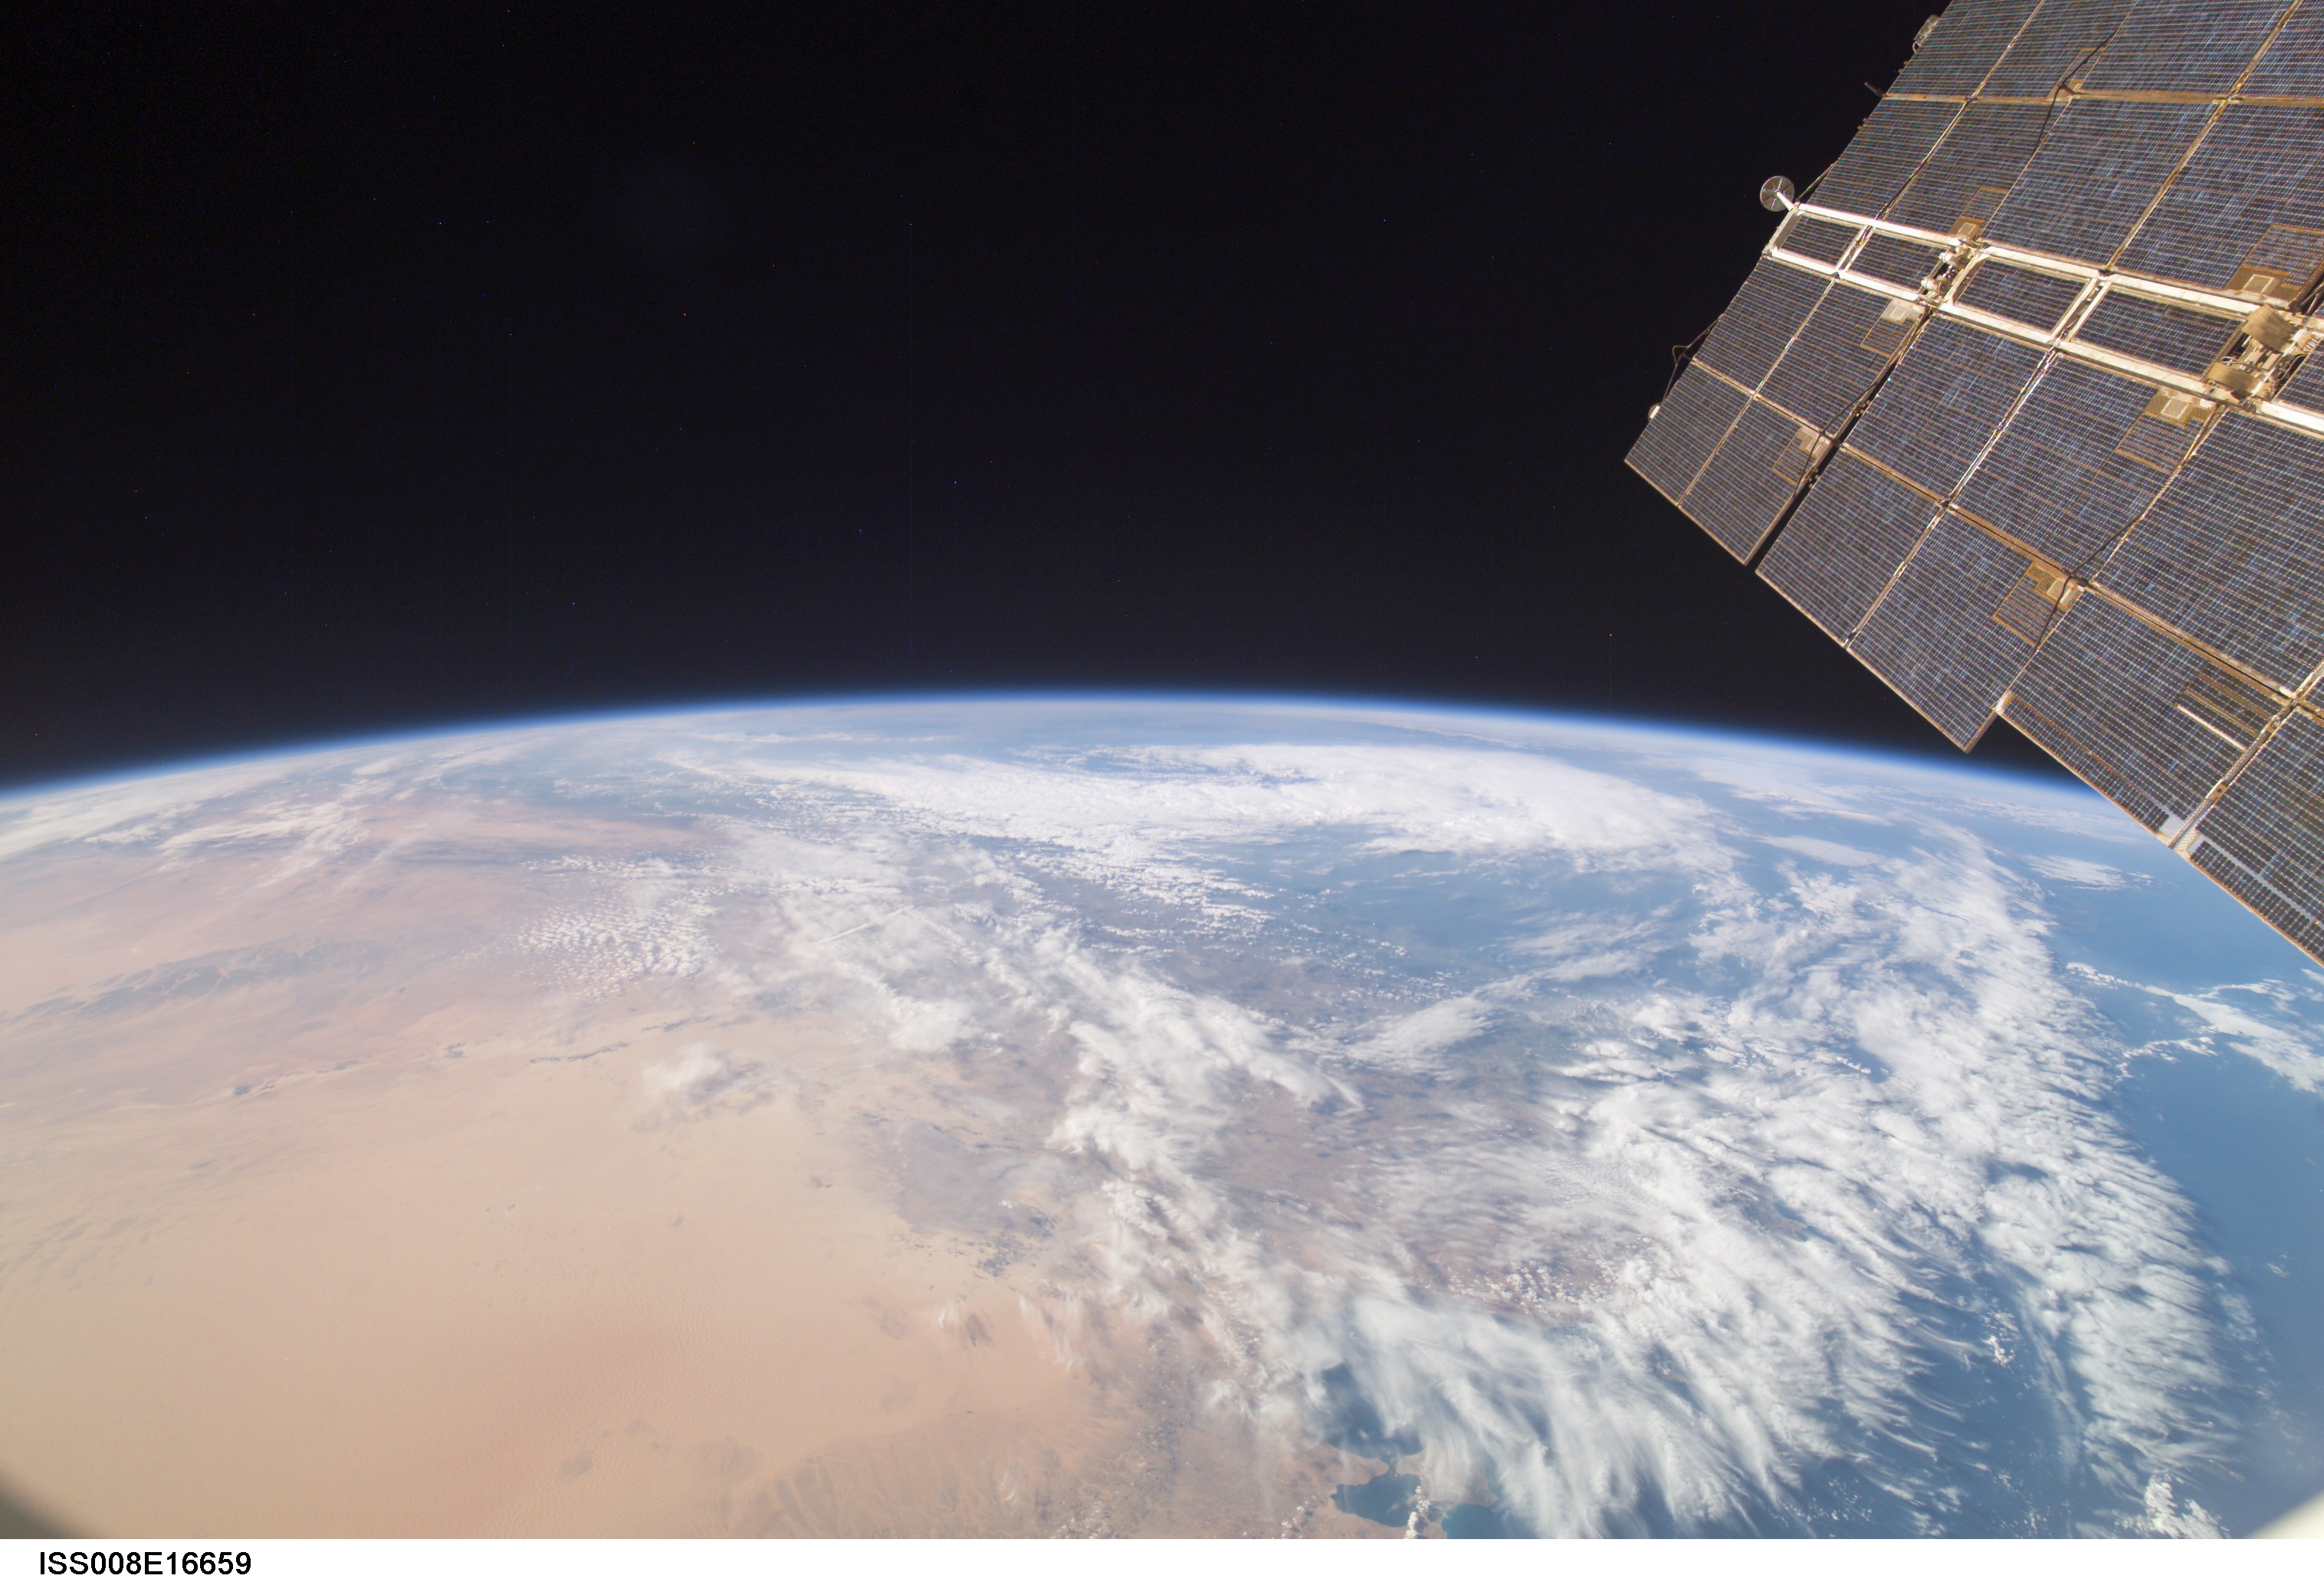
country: TUNISIA
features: GRAND ERG ORIENTAL DES., ATLAS MTS., MEDITERRANEAN S., ATMOSPHERIC LIMB
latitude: 34.0
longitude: 8.5
